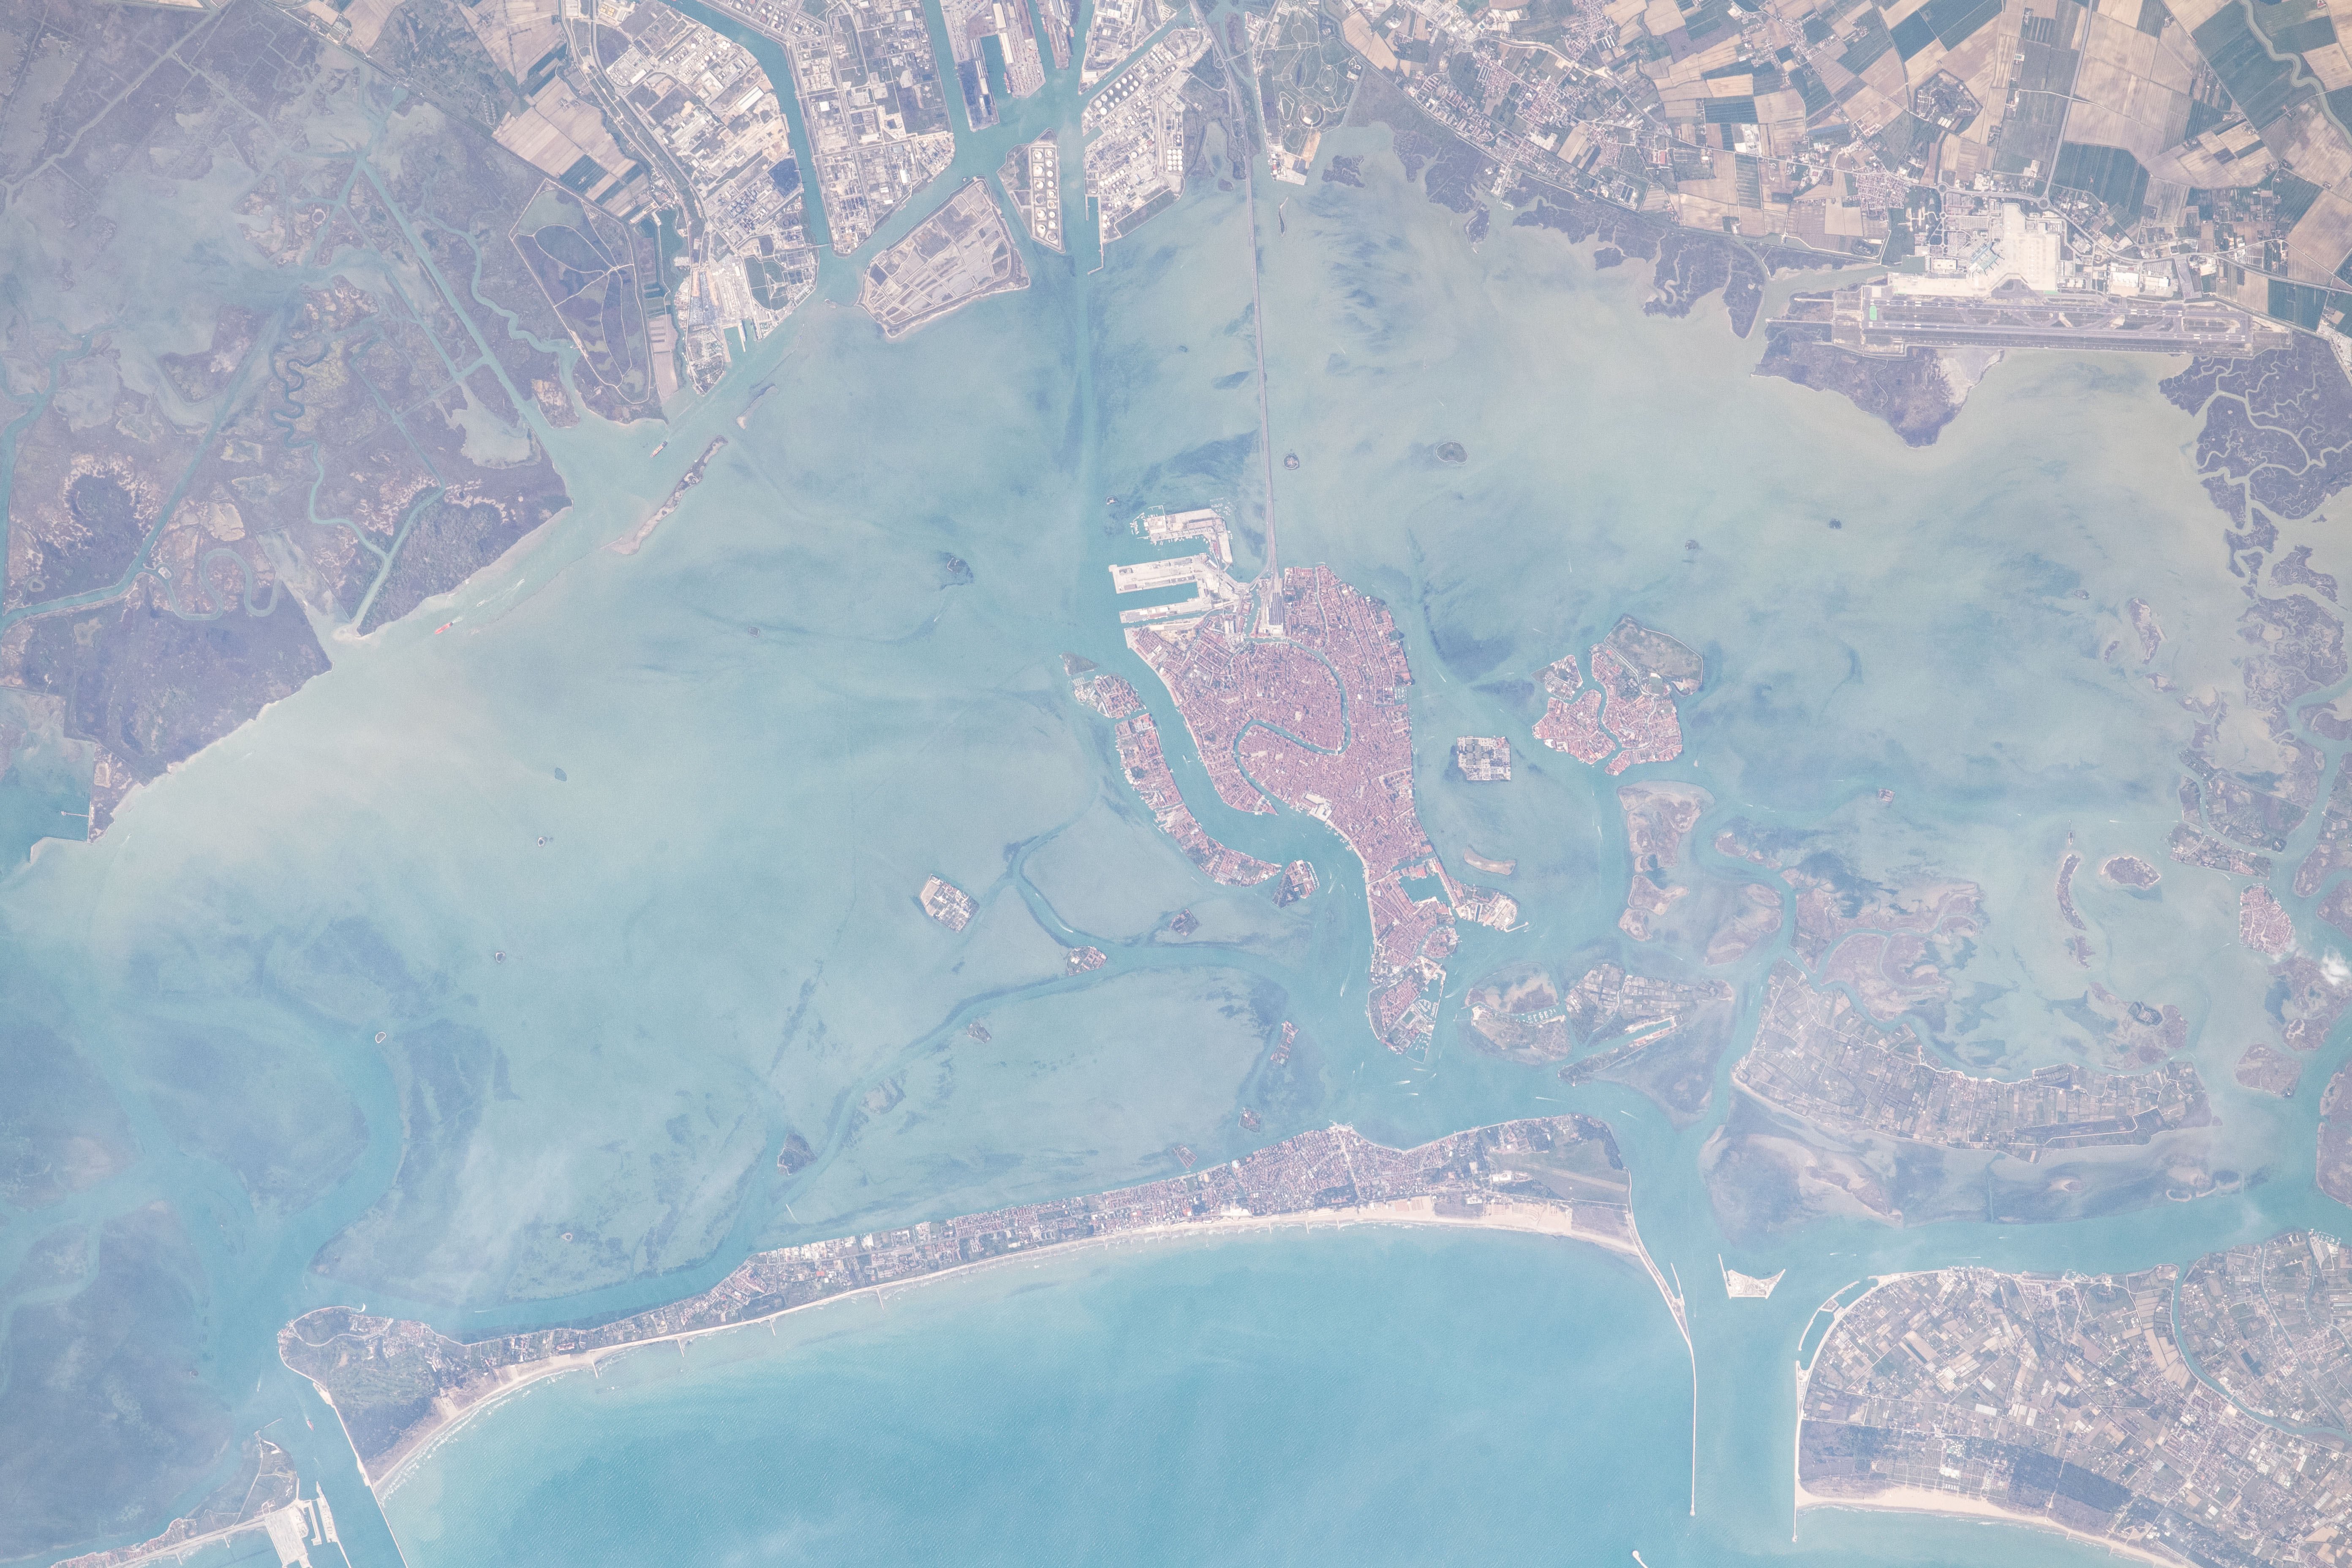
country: ITALY
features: SAN LAZZARO DEGLI ARMENI, LIDO
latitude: 45.4
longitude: 12.3
